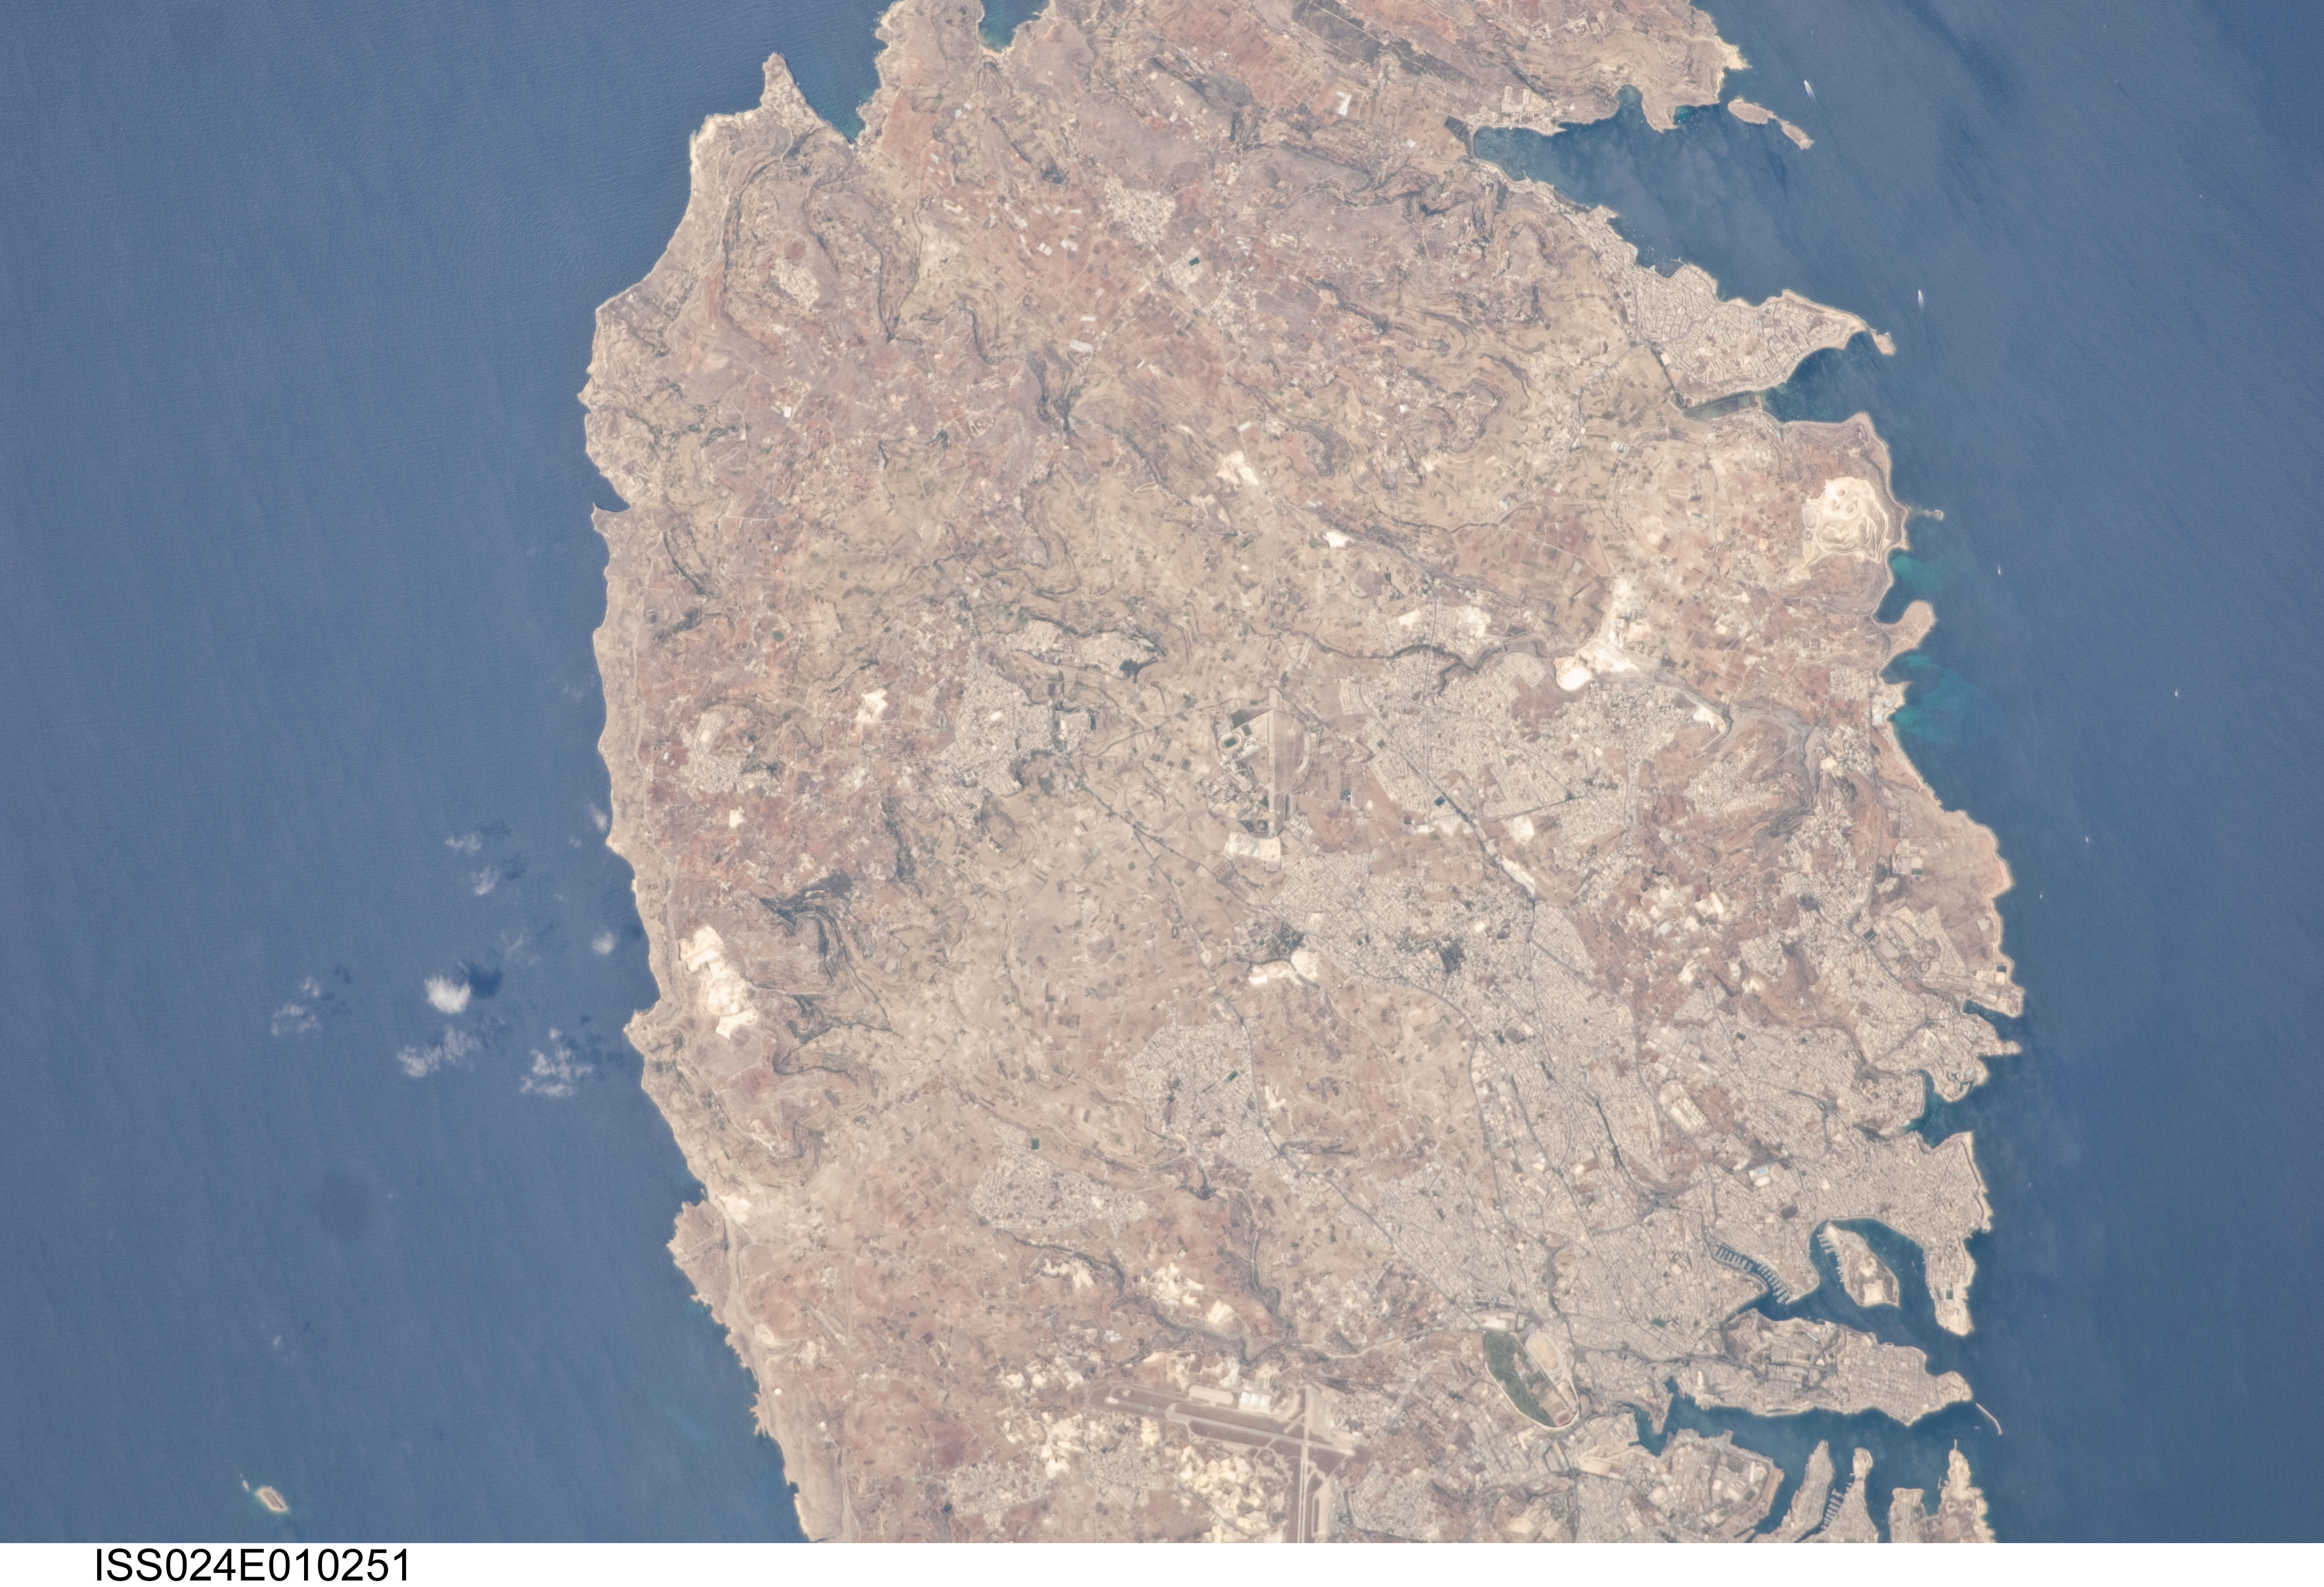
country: MALTA
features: VALLETTA, SAINT PAULS BAY, COAST
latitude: 35.9
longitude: 14.4
